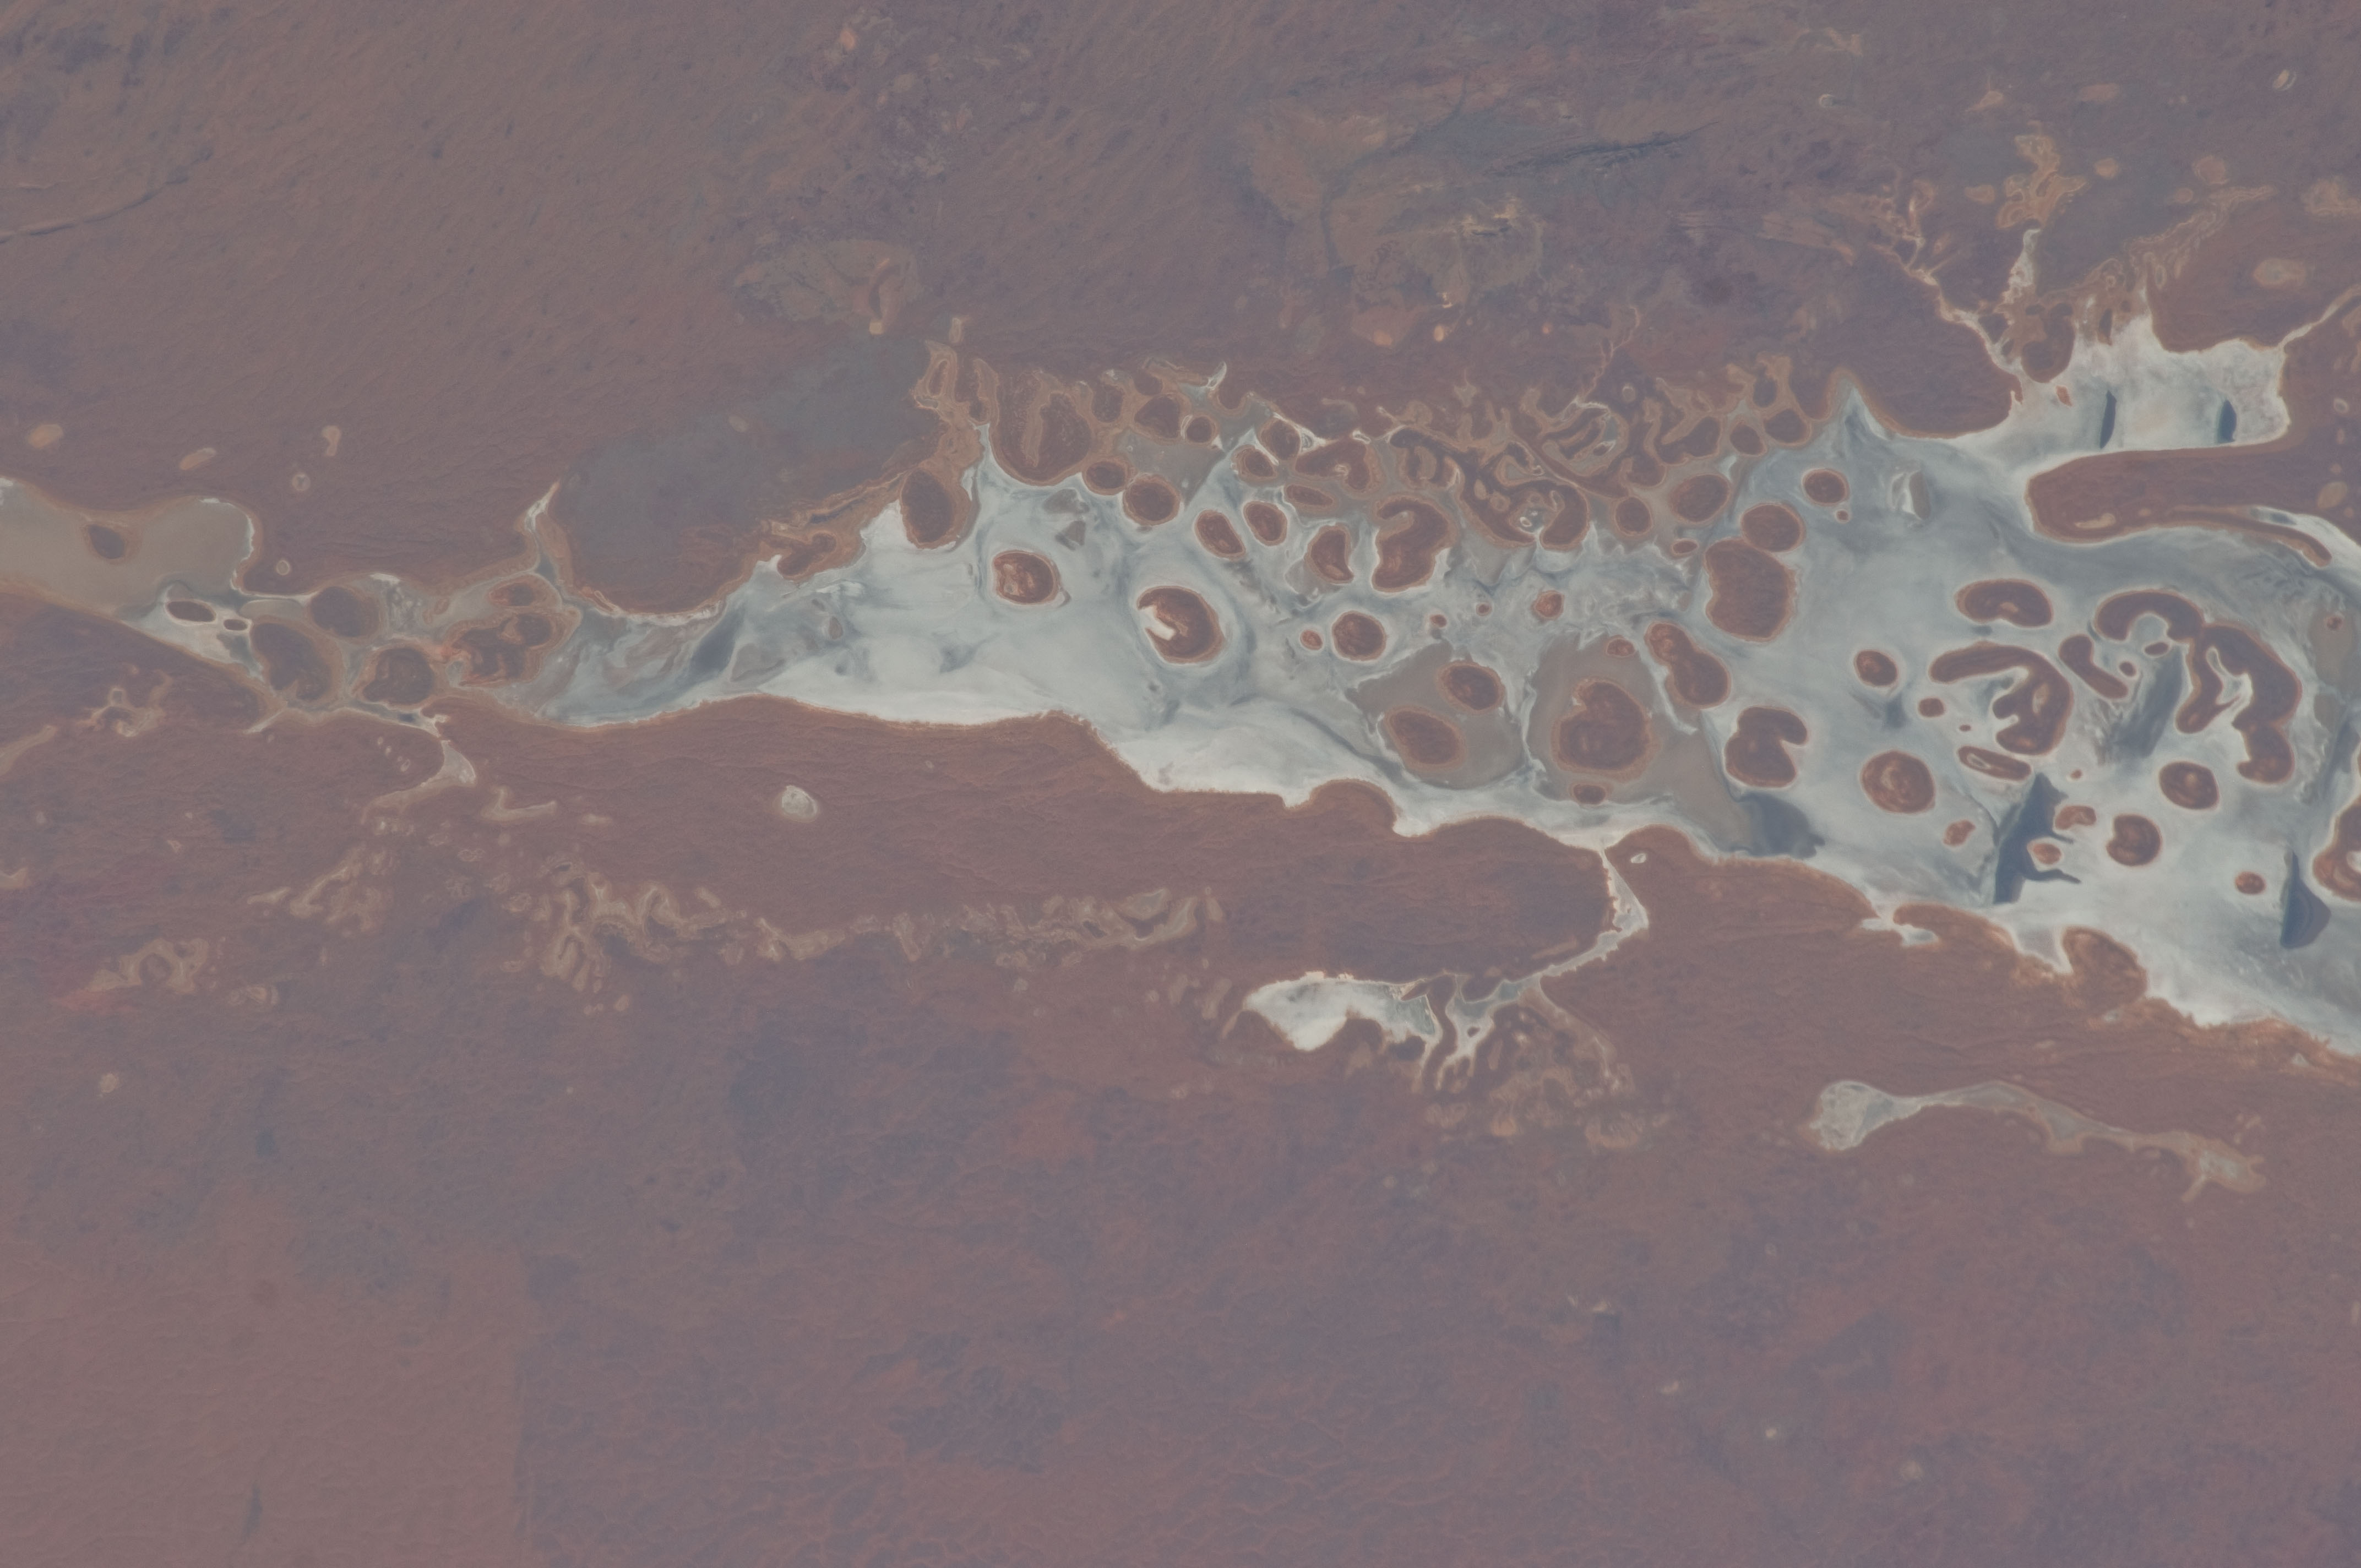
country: AUSTRALIA-NT
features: NORTHERN TERRITORY, AMEDUS L., DRY LAKE BED
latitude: -24.6
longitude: 130.6
